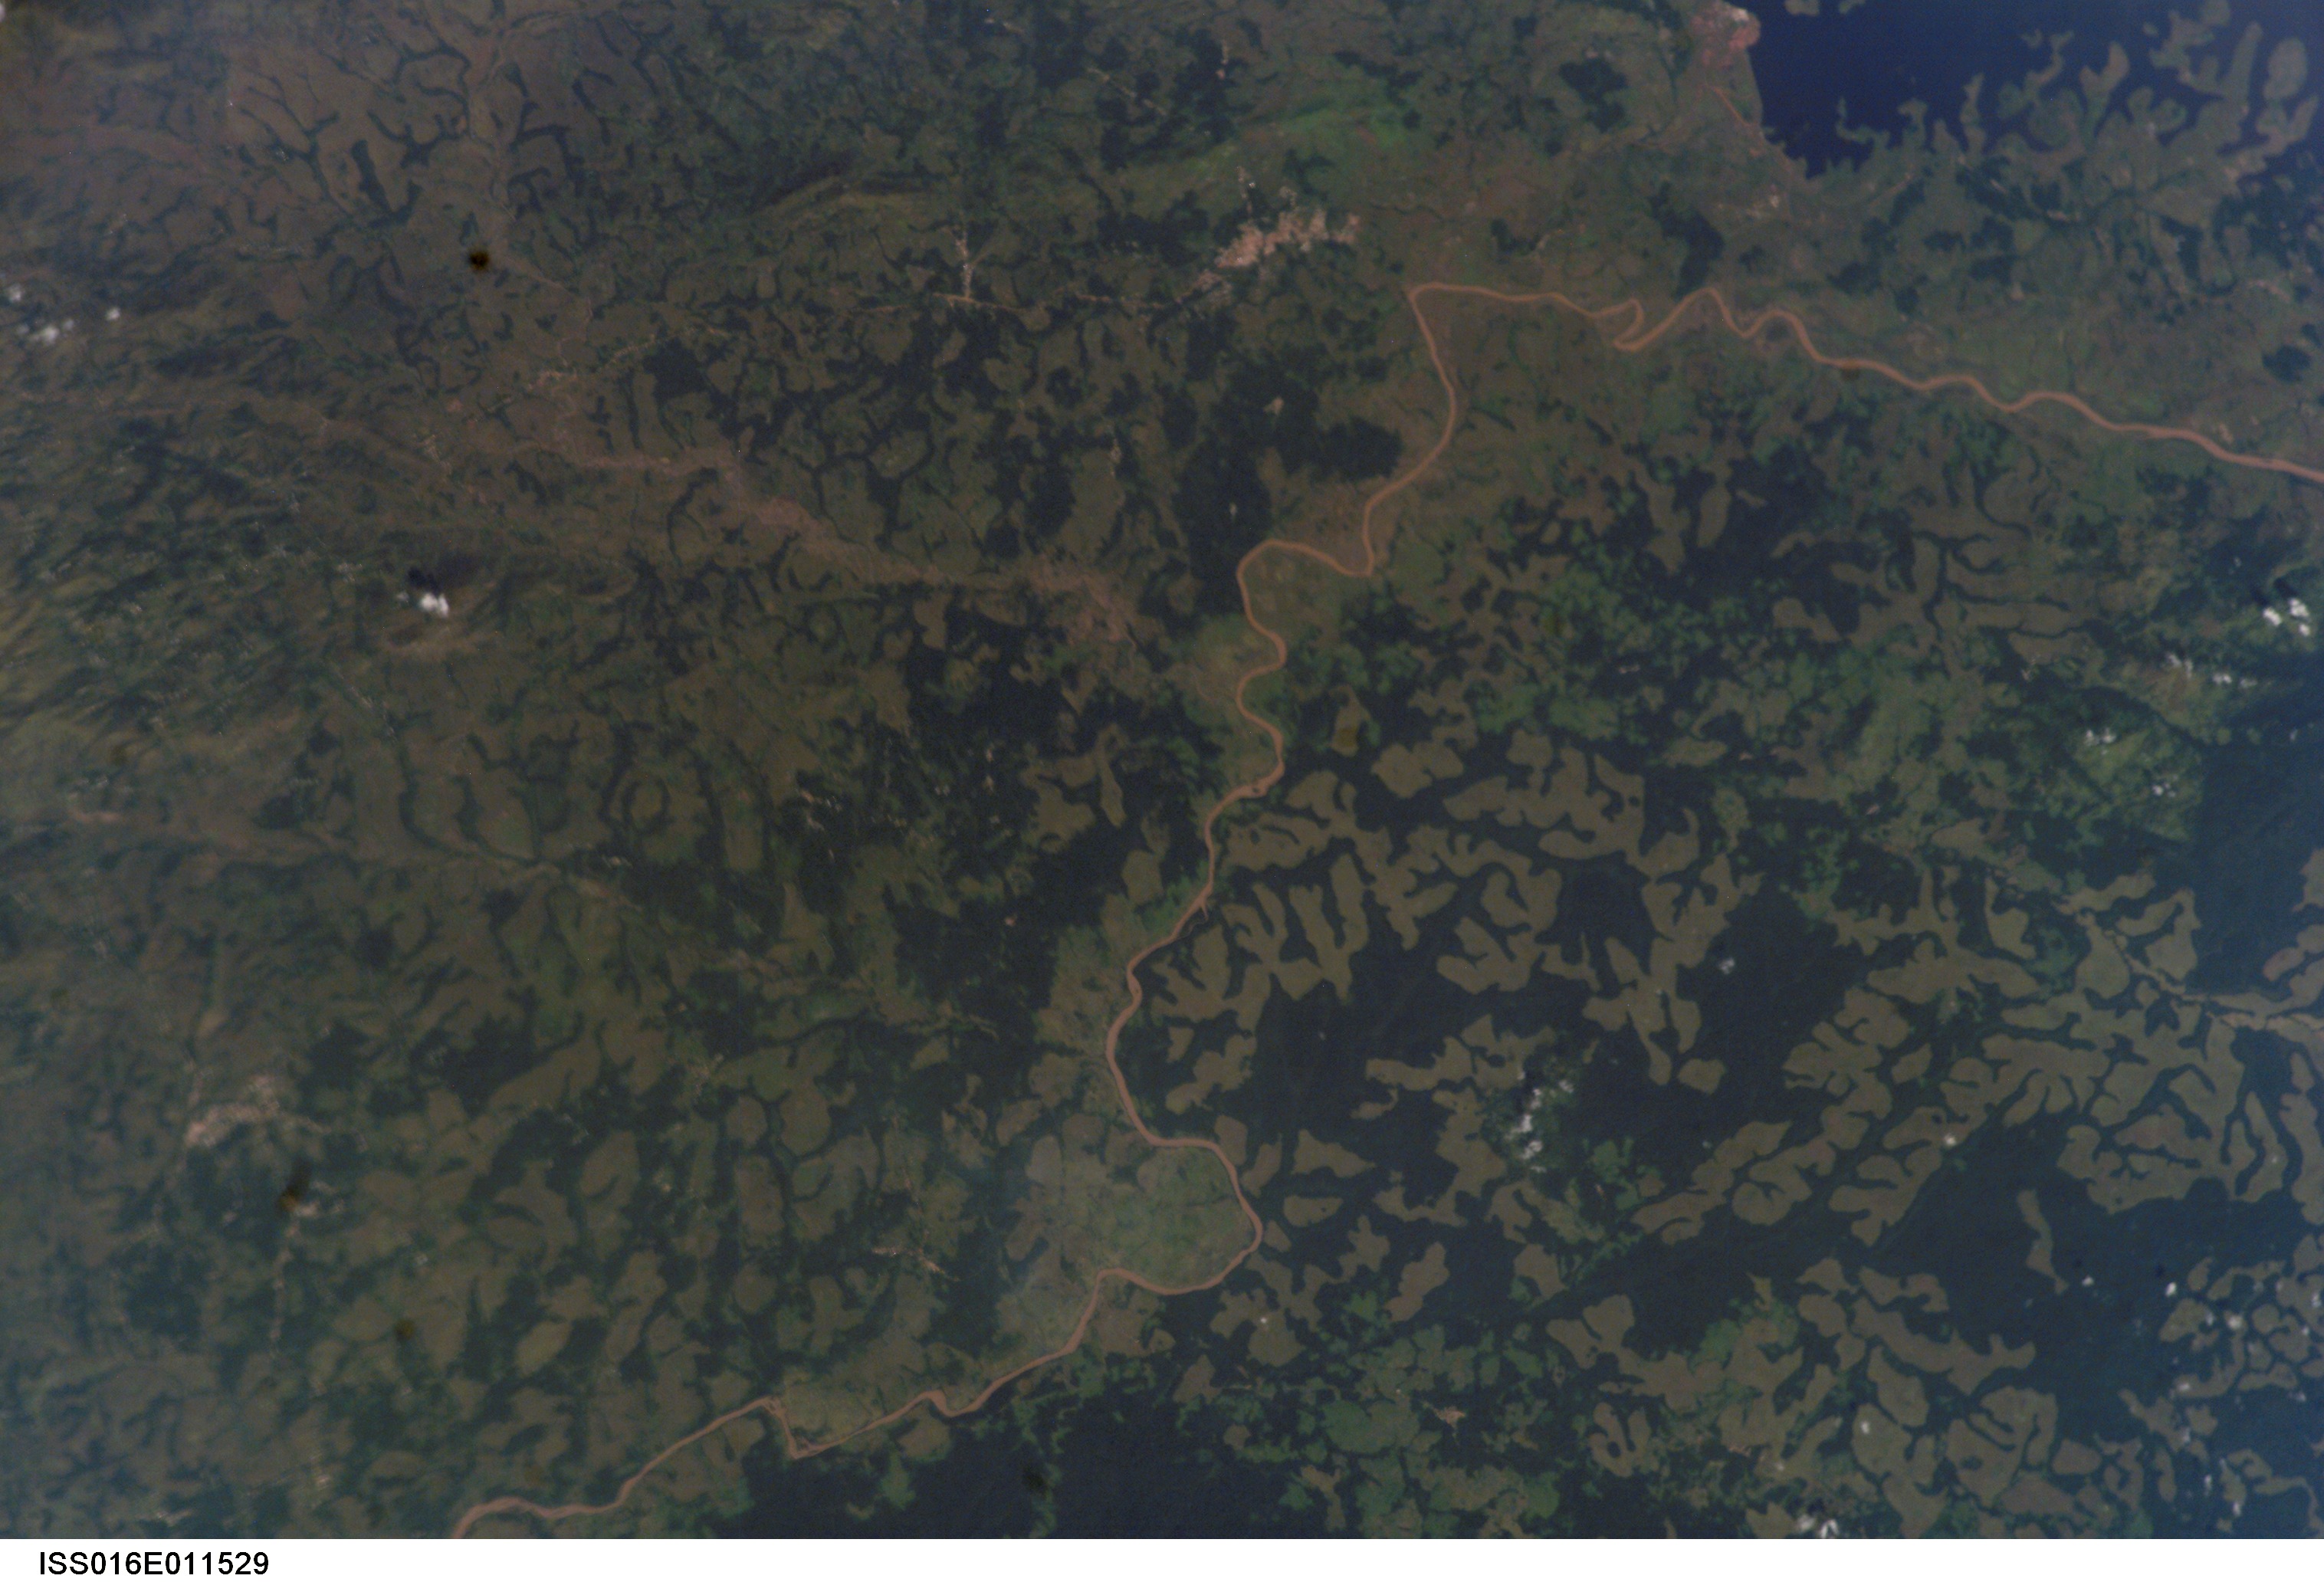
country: CAMEROON
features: MBAM R., BAMENDJING RES., MAGBA
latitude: 6.0
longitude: 11.0
